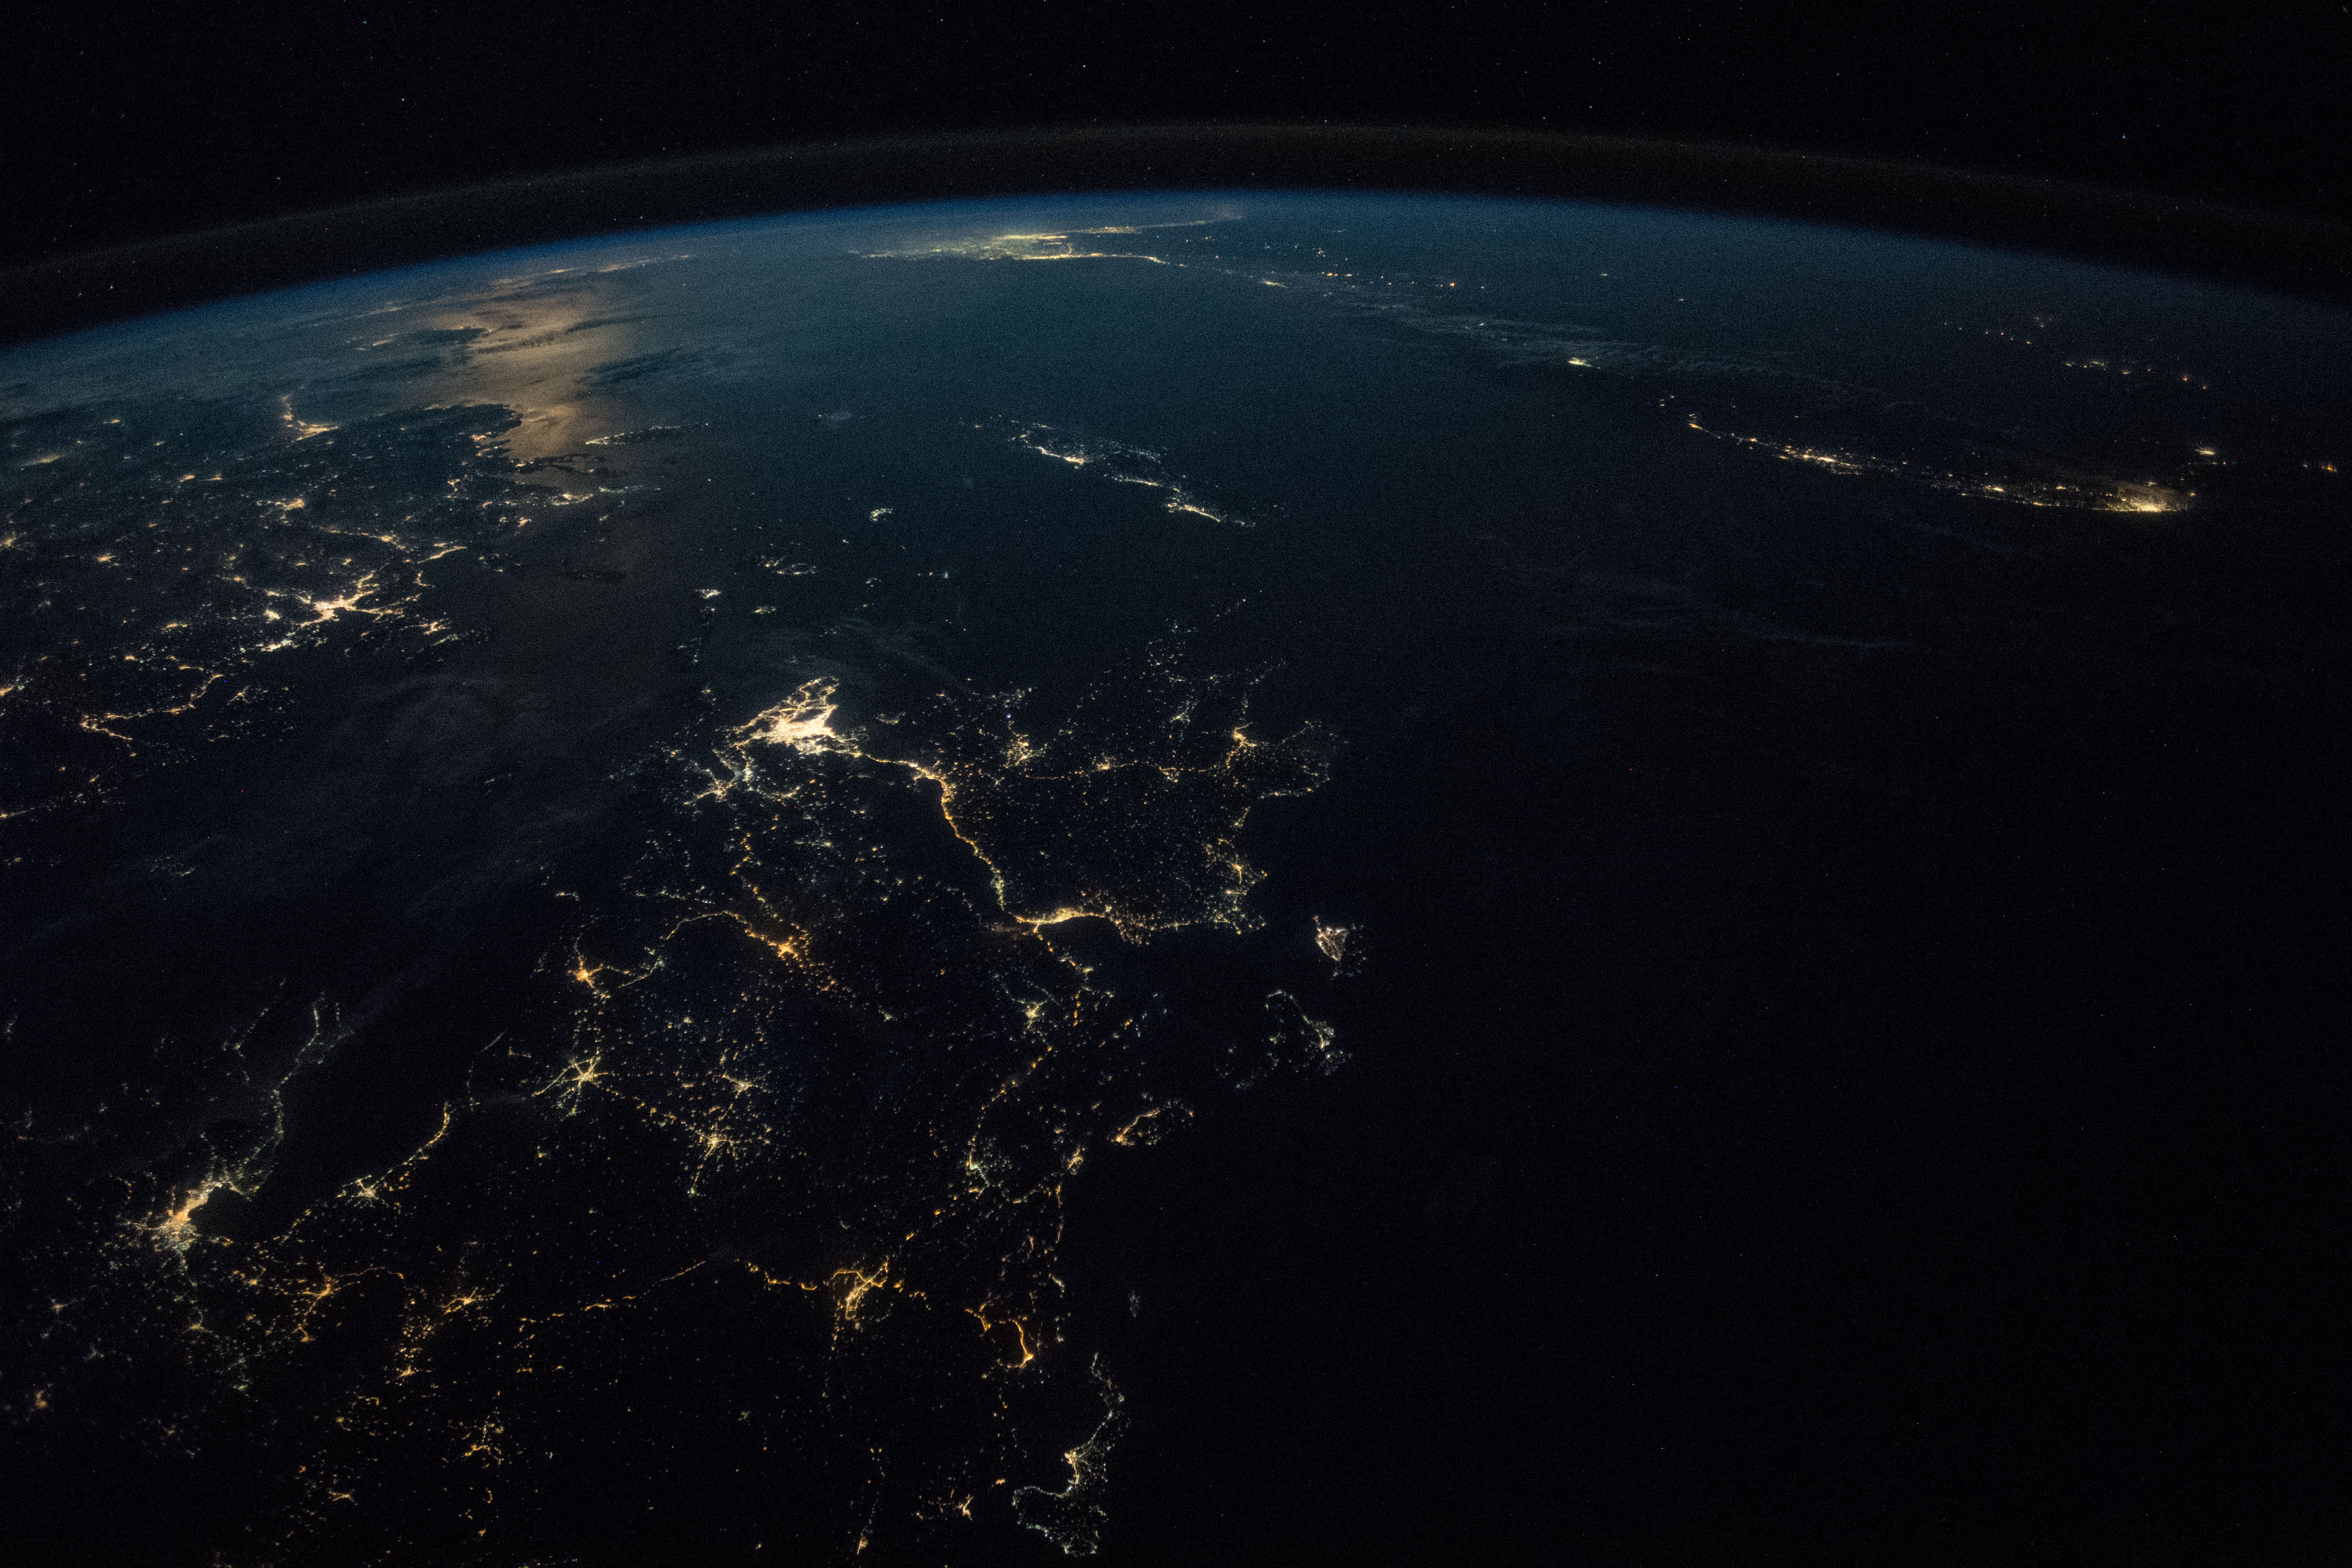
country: GREECE
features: EGEO ISLANDS, KOS ISLAND, CRETE ISLAND, IZMIR CITY, AEGEAN SEA, ATHENS CITY, NIGHT, EARTH LIMB
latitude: 37.3
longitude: 21.9
